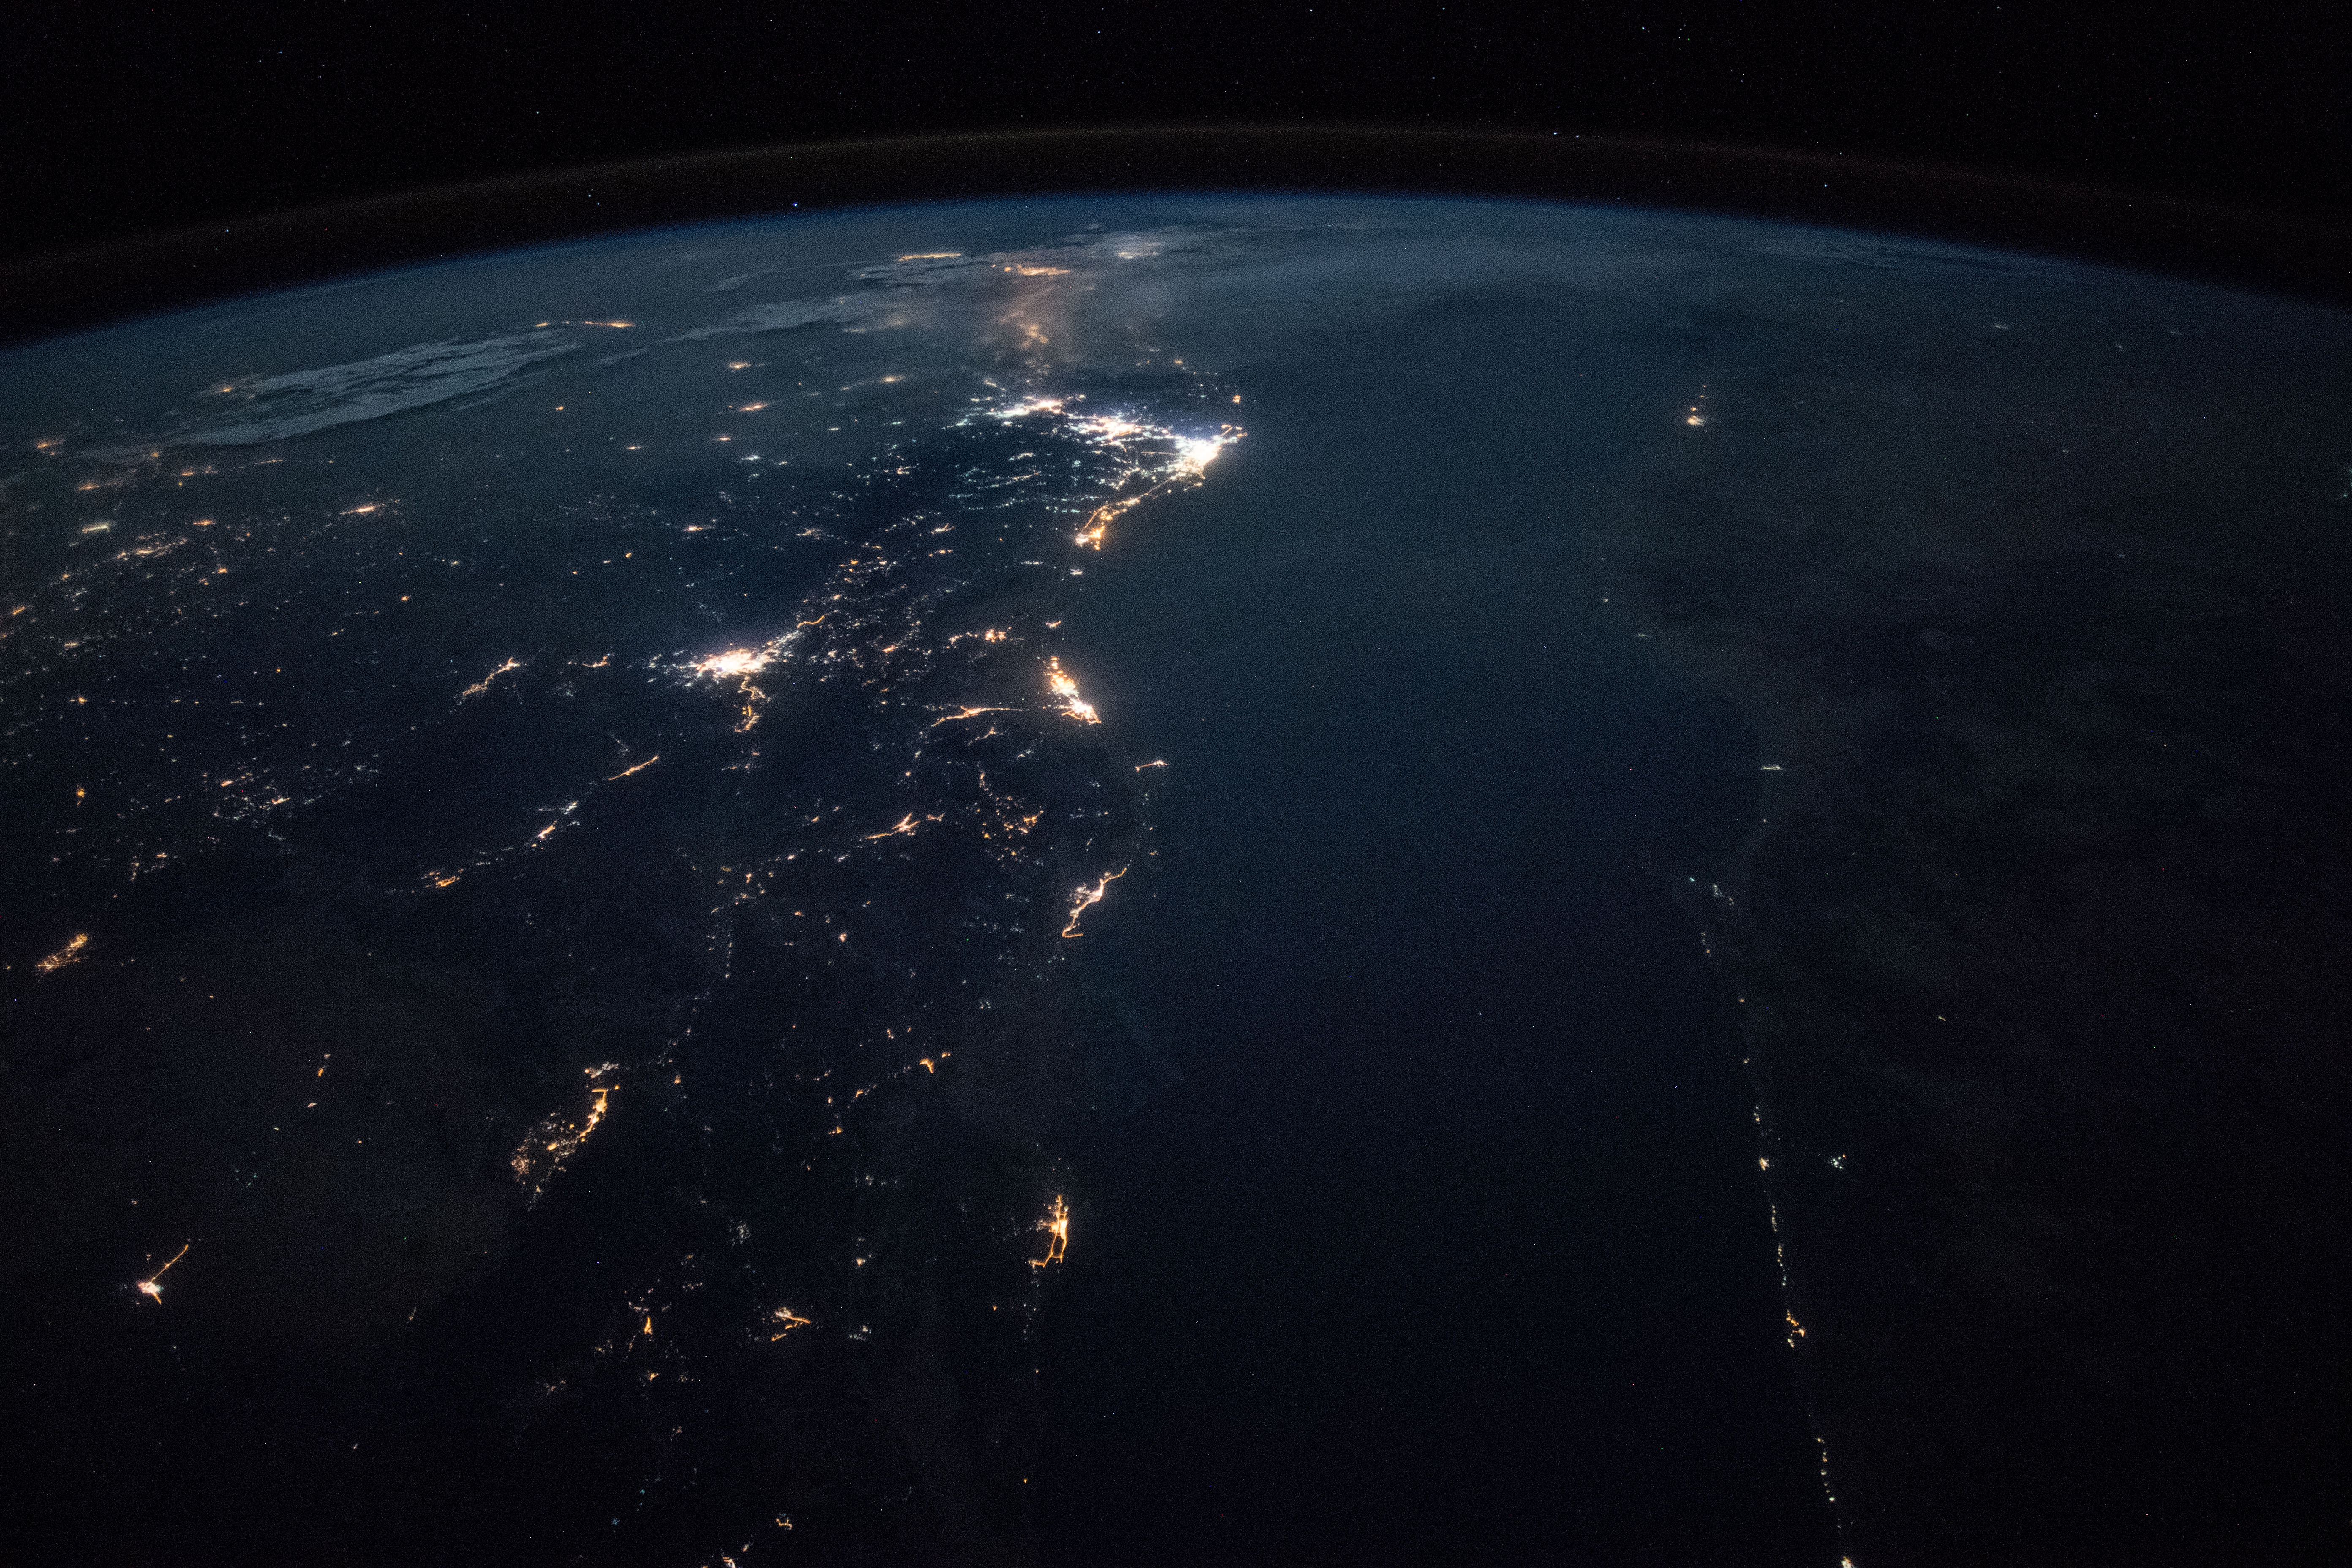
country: SAUDI ARABIA
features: HEJAZ MOUNTAINS, RED SEA, EASTERN DESERT, AL WAJH CITY, JEDDAH CITY, YANBU CITY, NIGHT, EARTH LIMB
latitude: 25.6
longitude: 36.6
